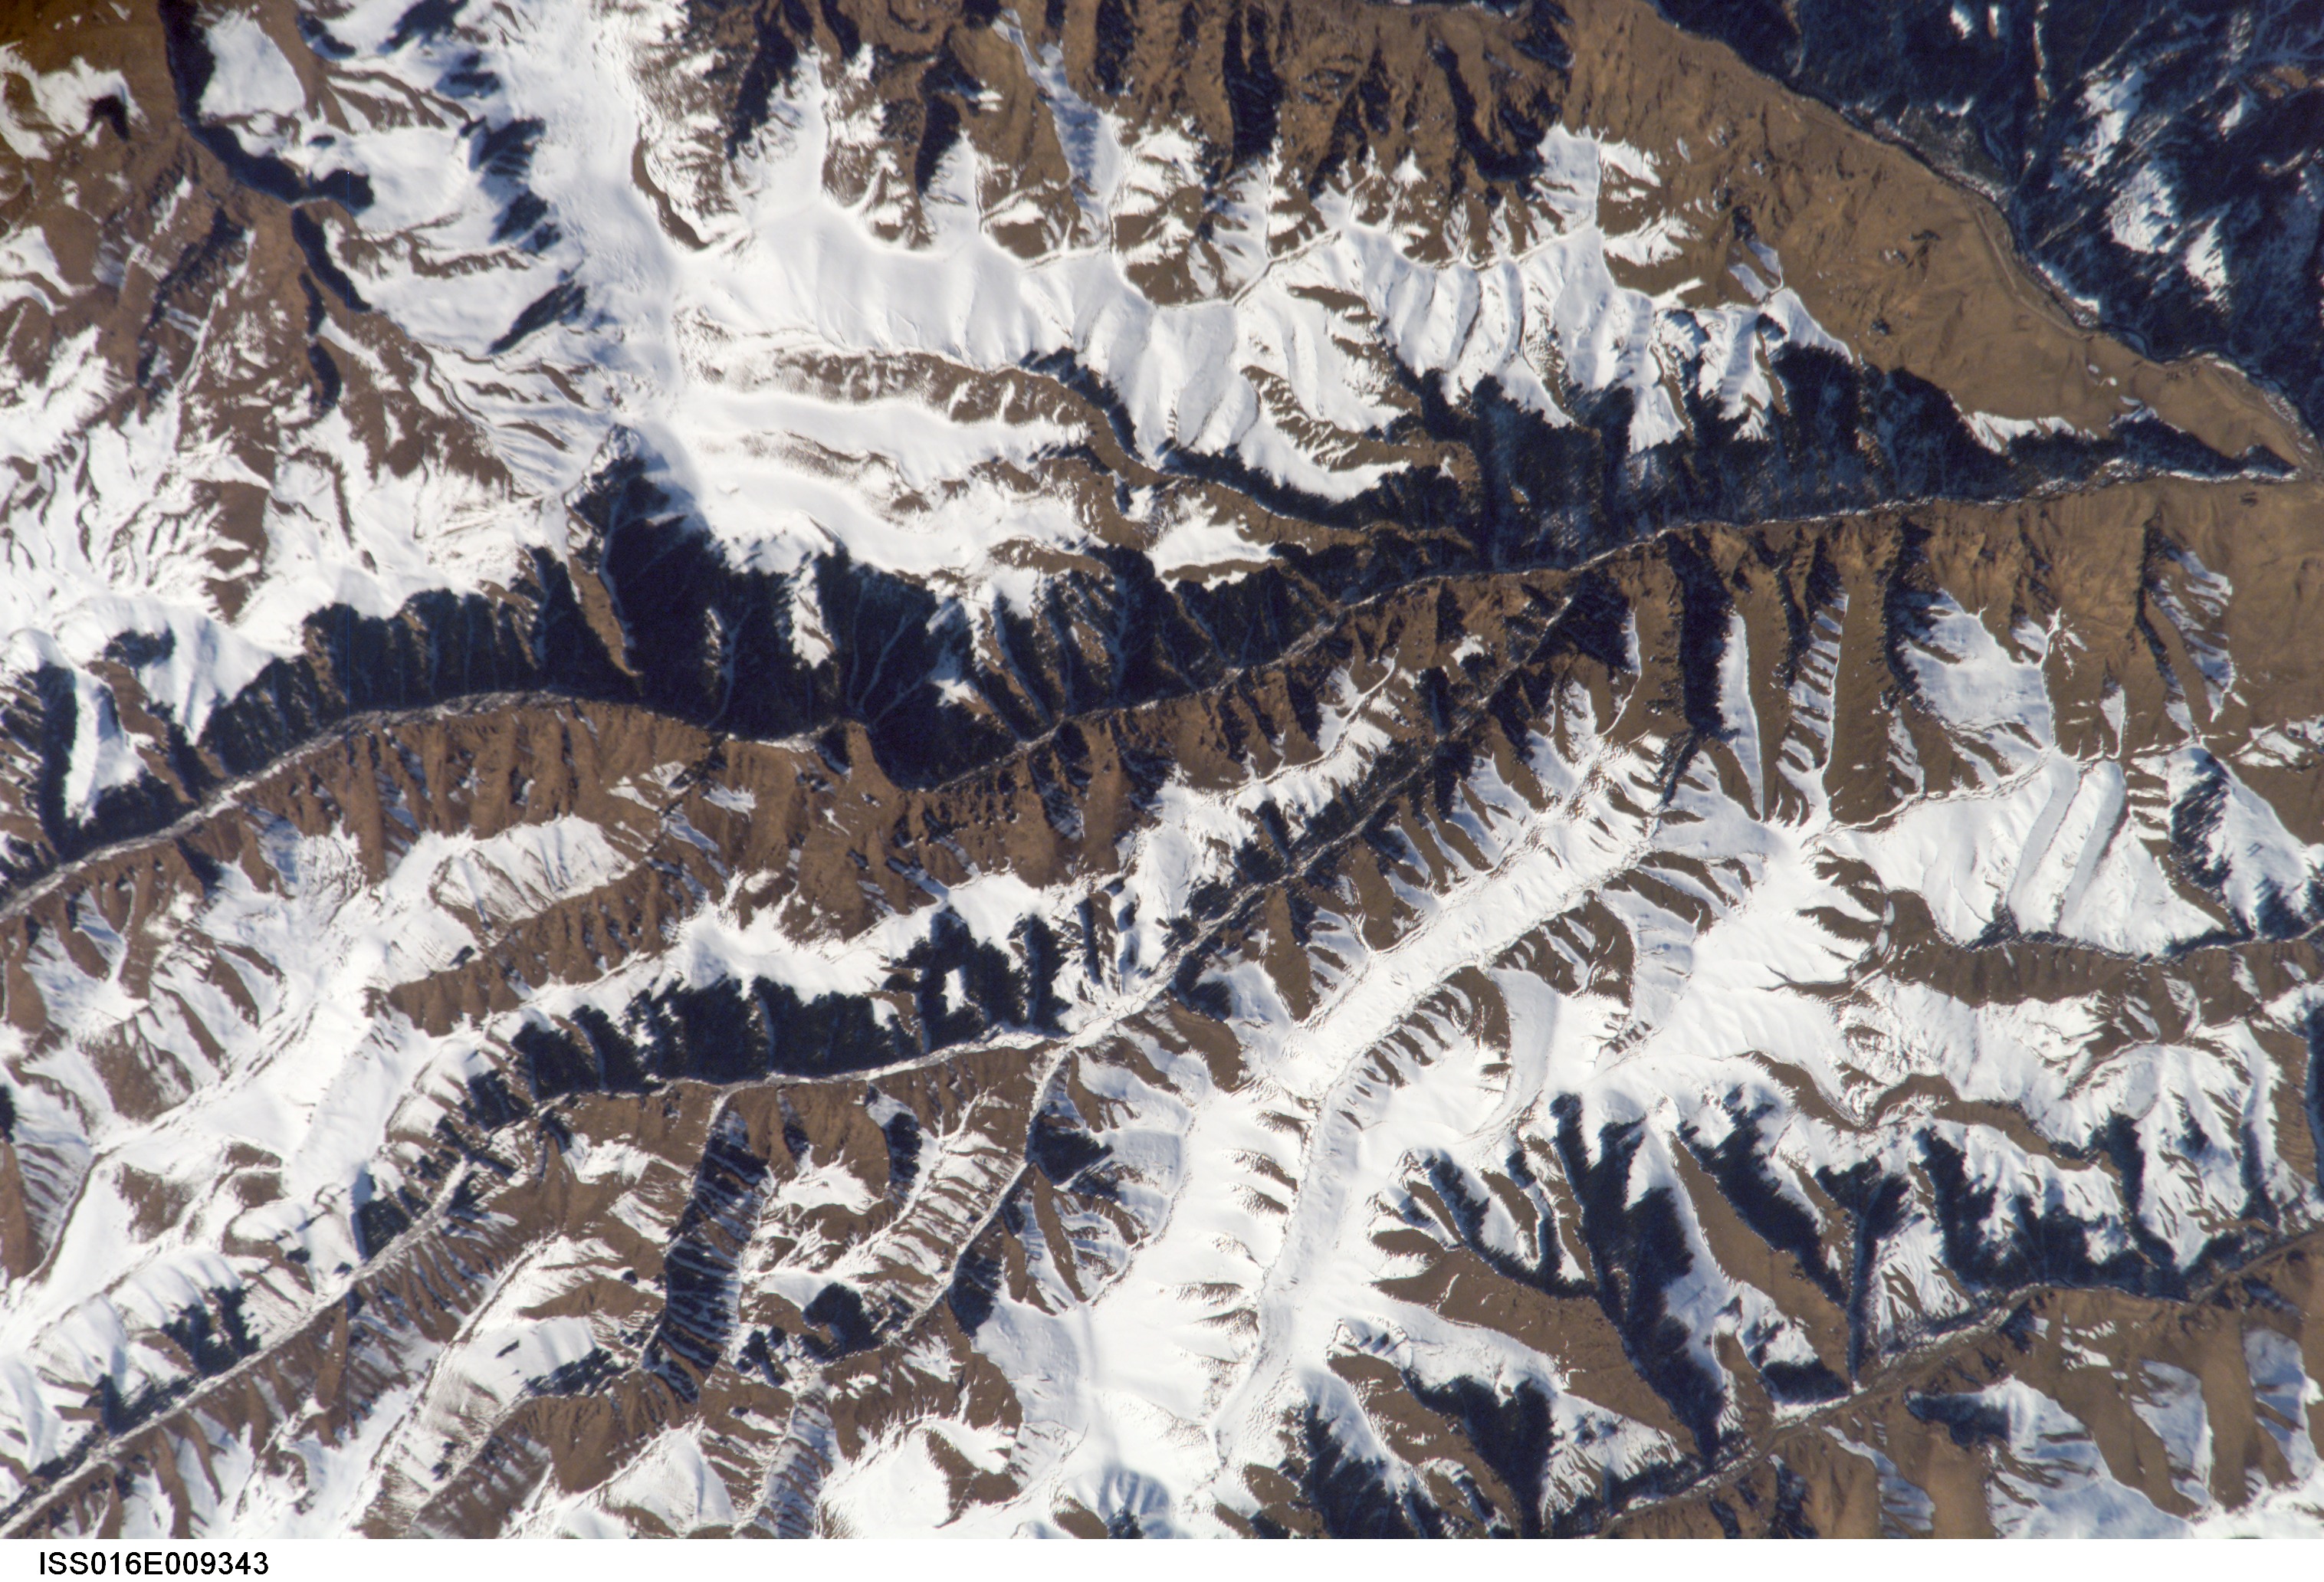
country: CHINA
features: KUNES R., TIAN SHAN MTS., SNOW
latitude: 43.3
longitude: 84.4
